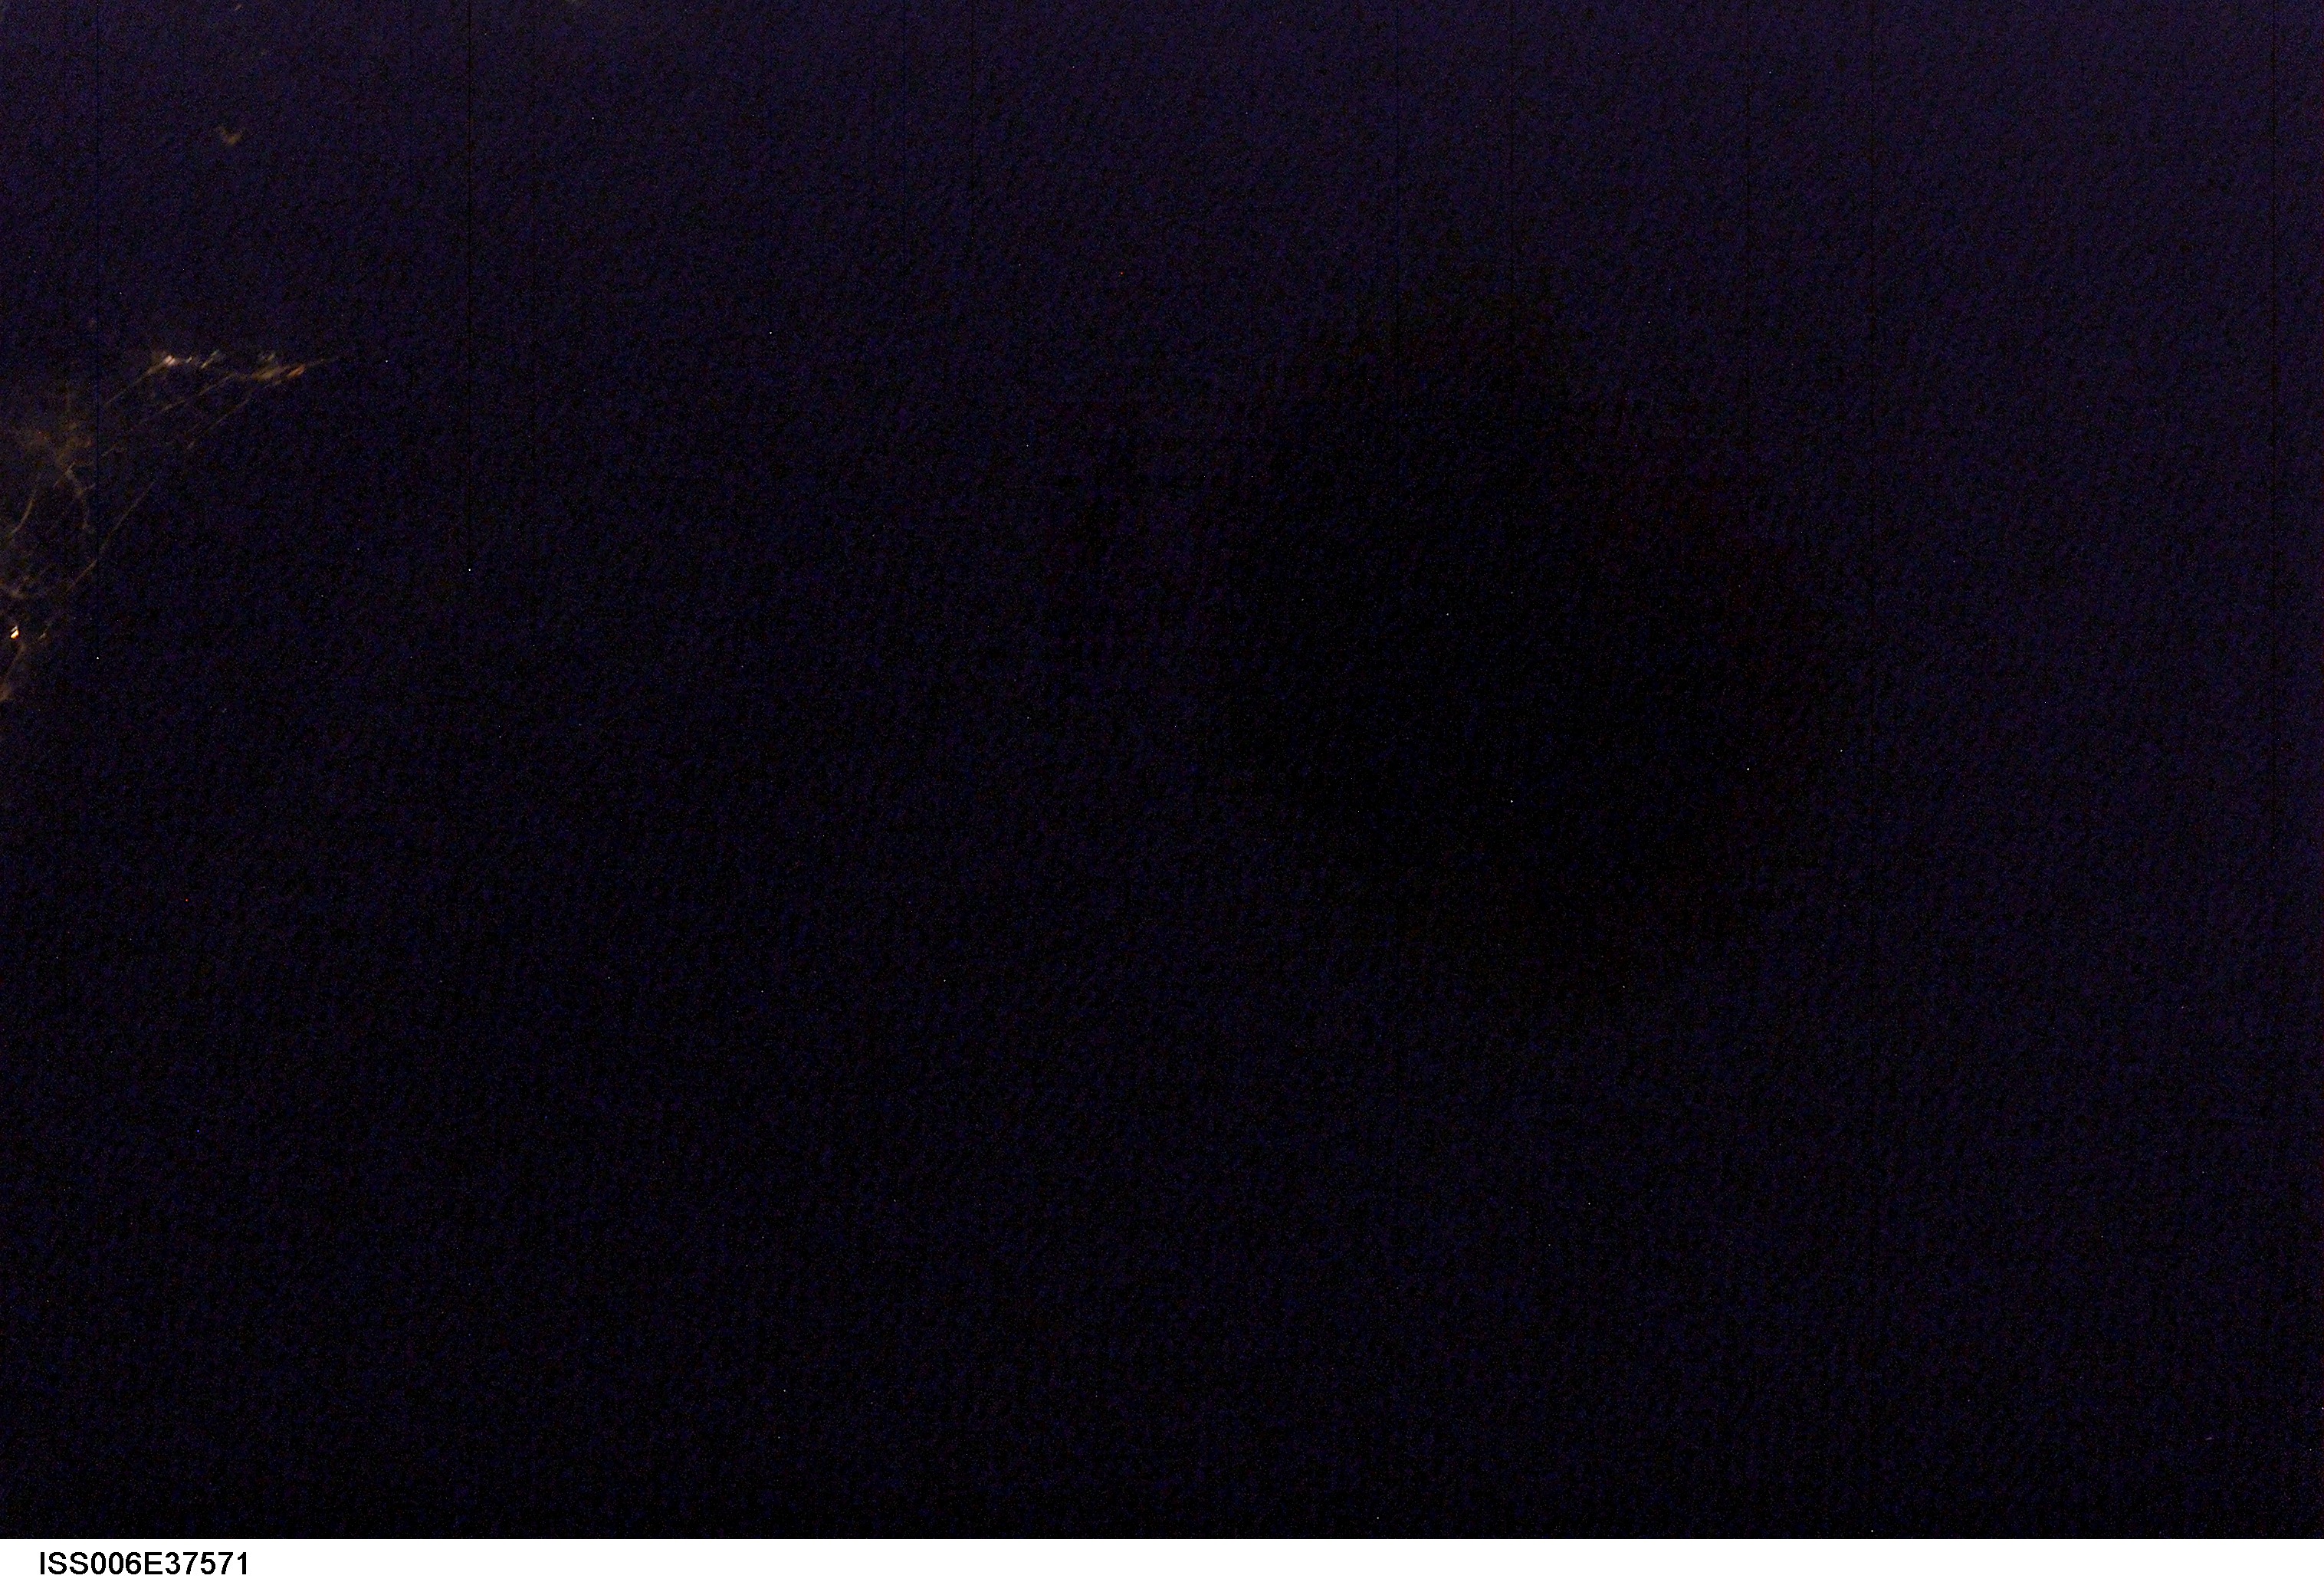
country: TAIWAN
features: DARK EARTHOBS
